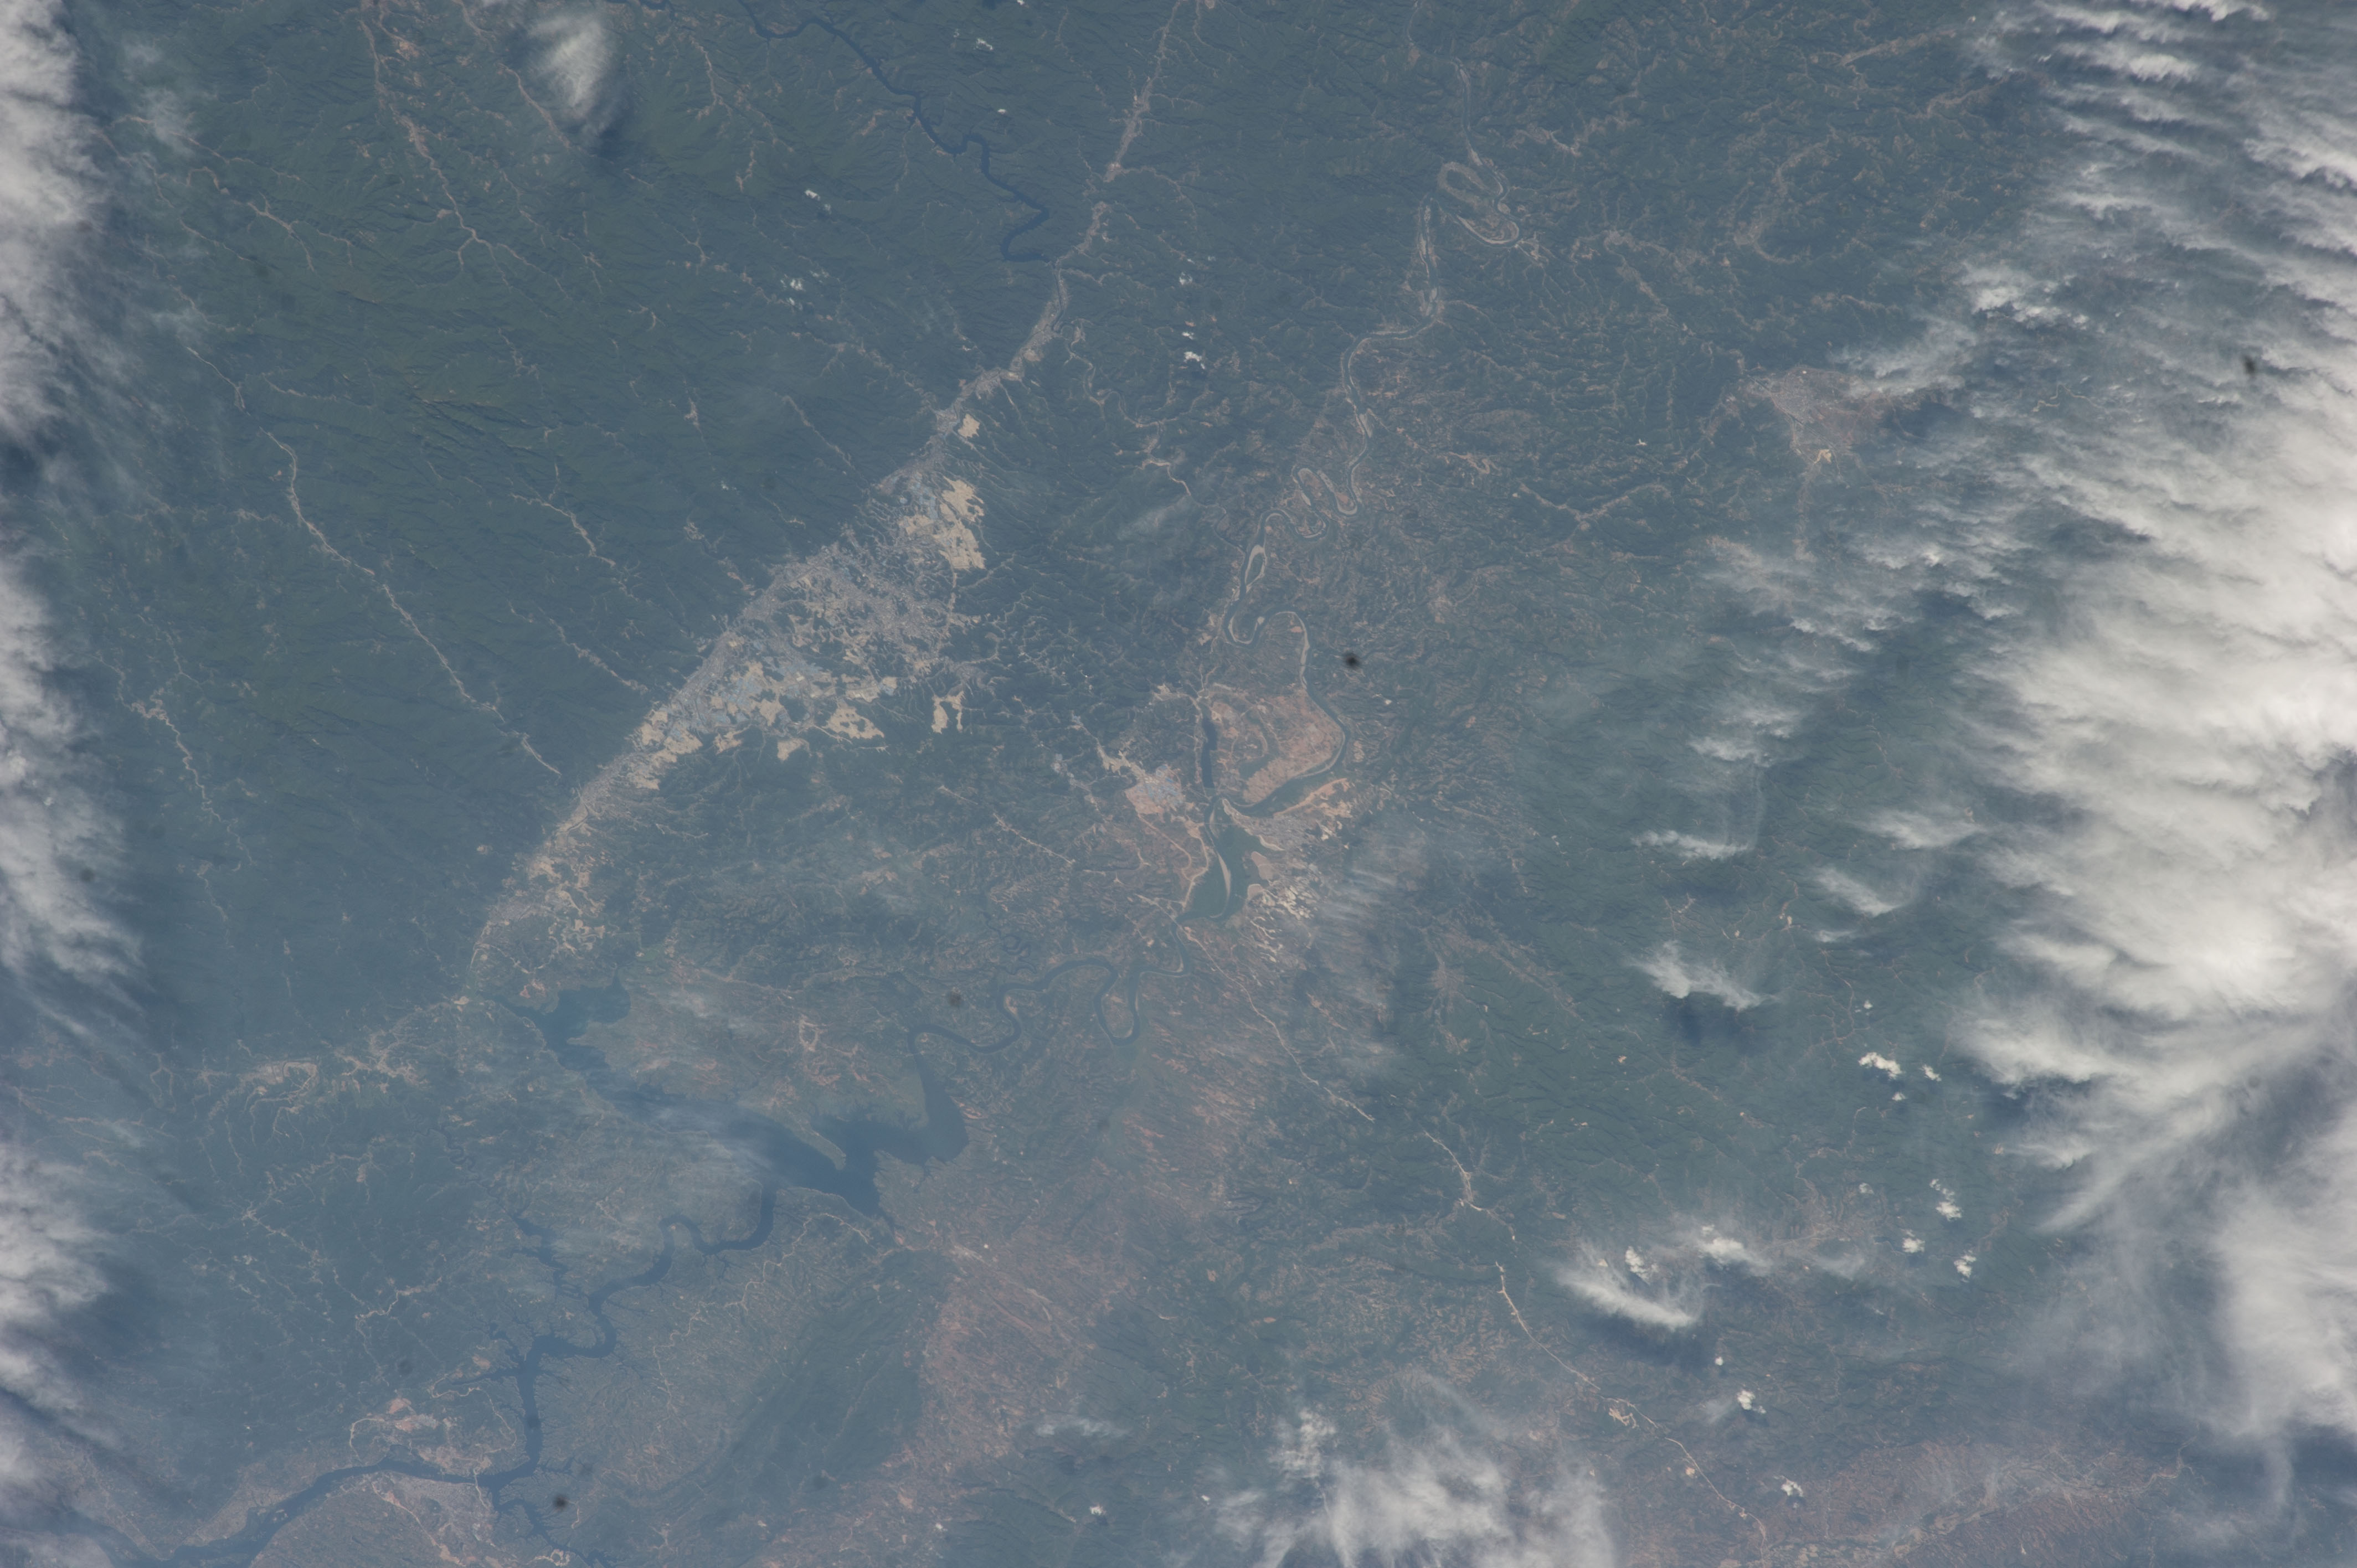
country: CHINA
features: SHIYAN, YUNYANG, HANSHUI RIVER, MOUNTAINS
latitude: 32.8
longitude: 110.8
